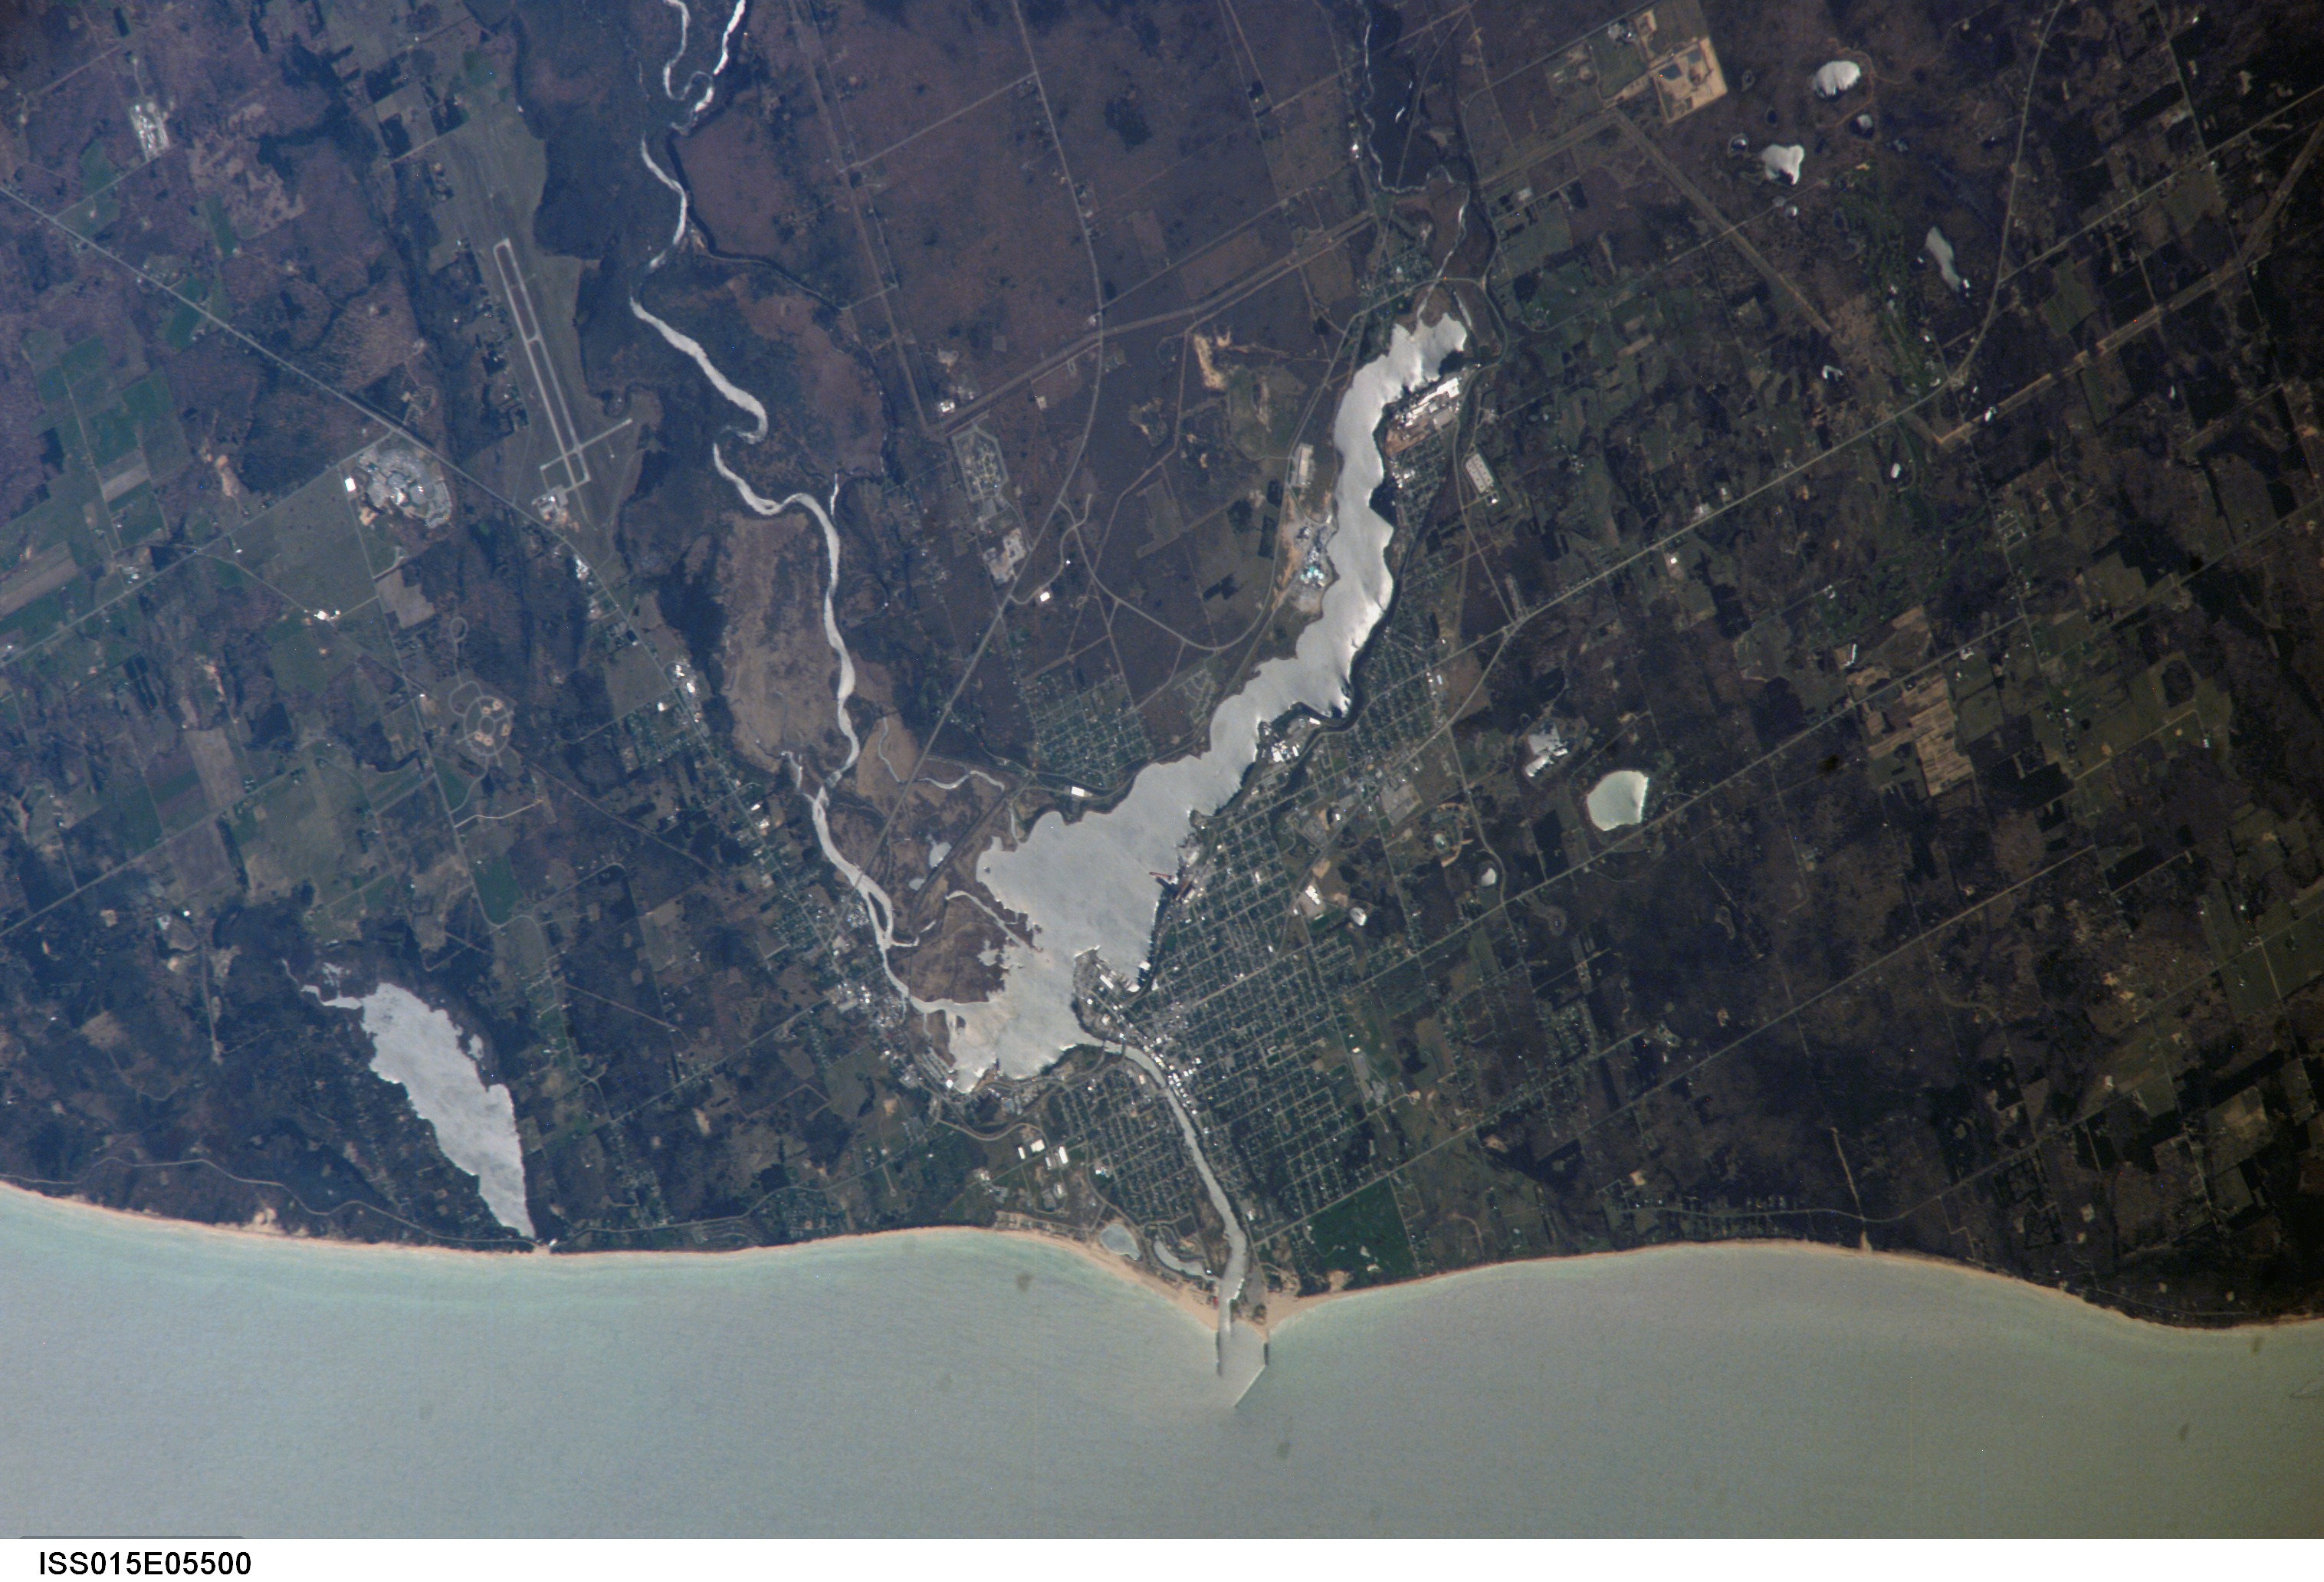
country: USA-MICHIGAN
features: MANISTEE, MANISTEE LAKE
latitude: 44.2
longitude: -86.3
